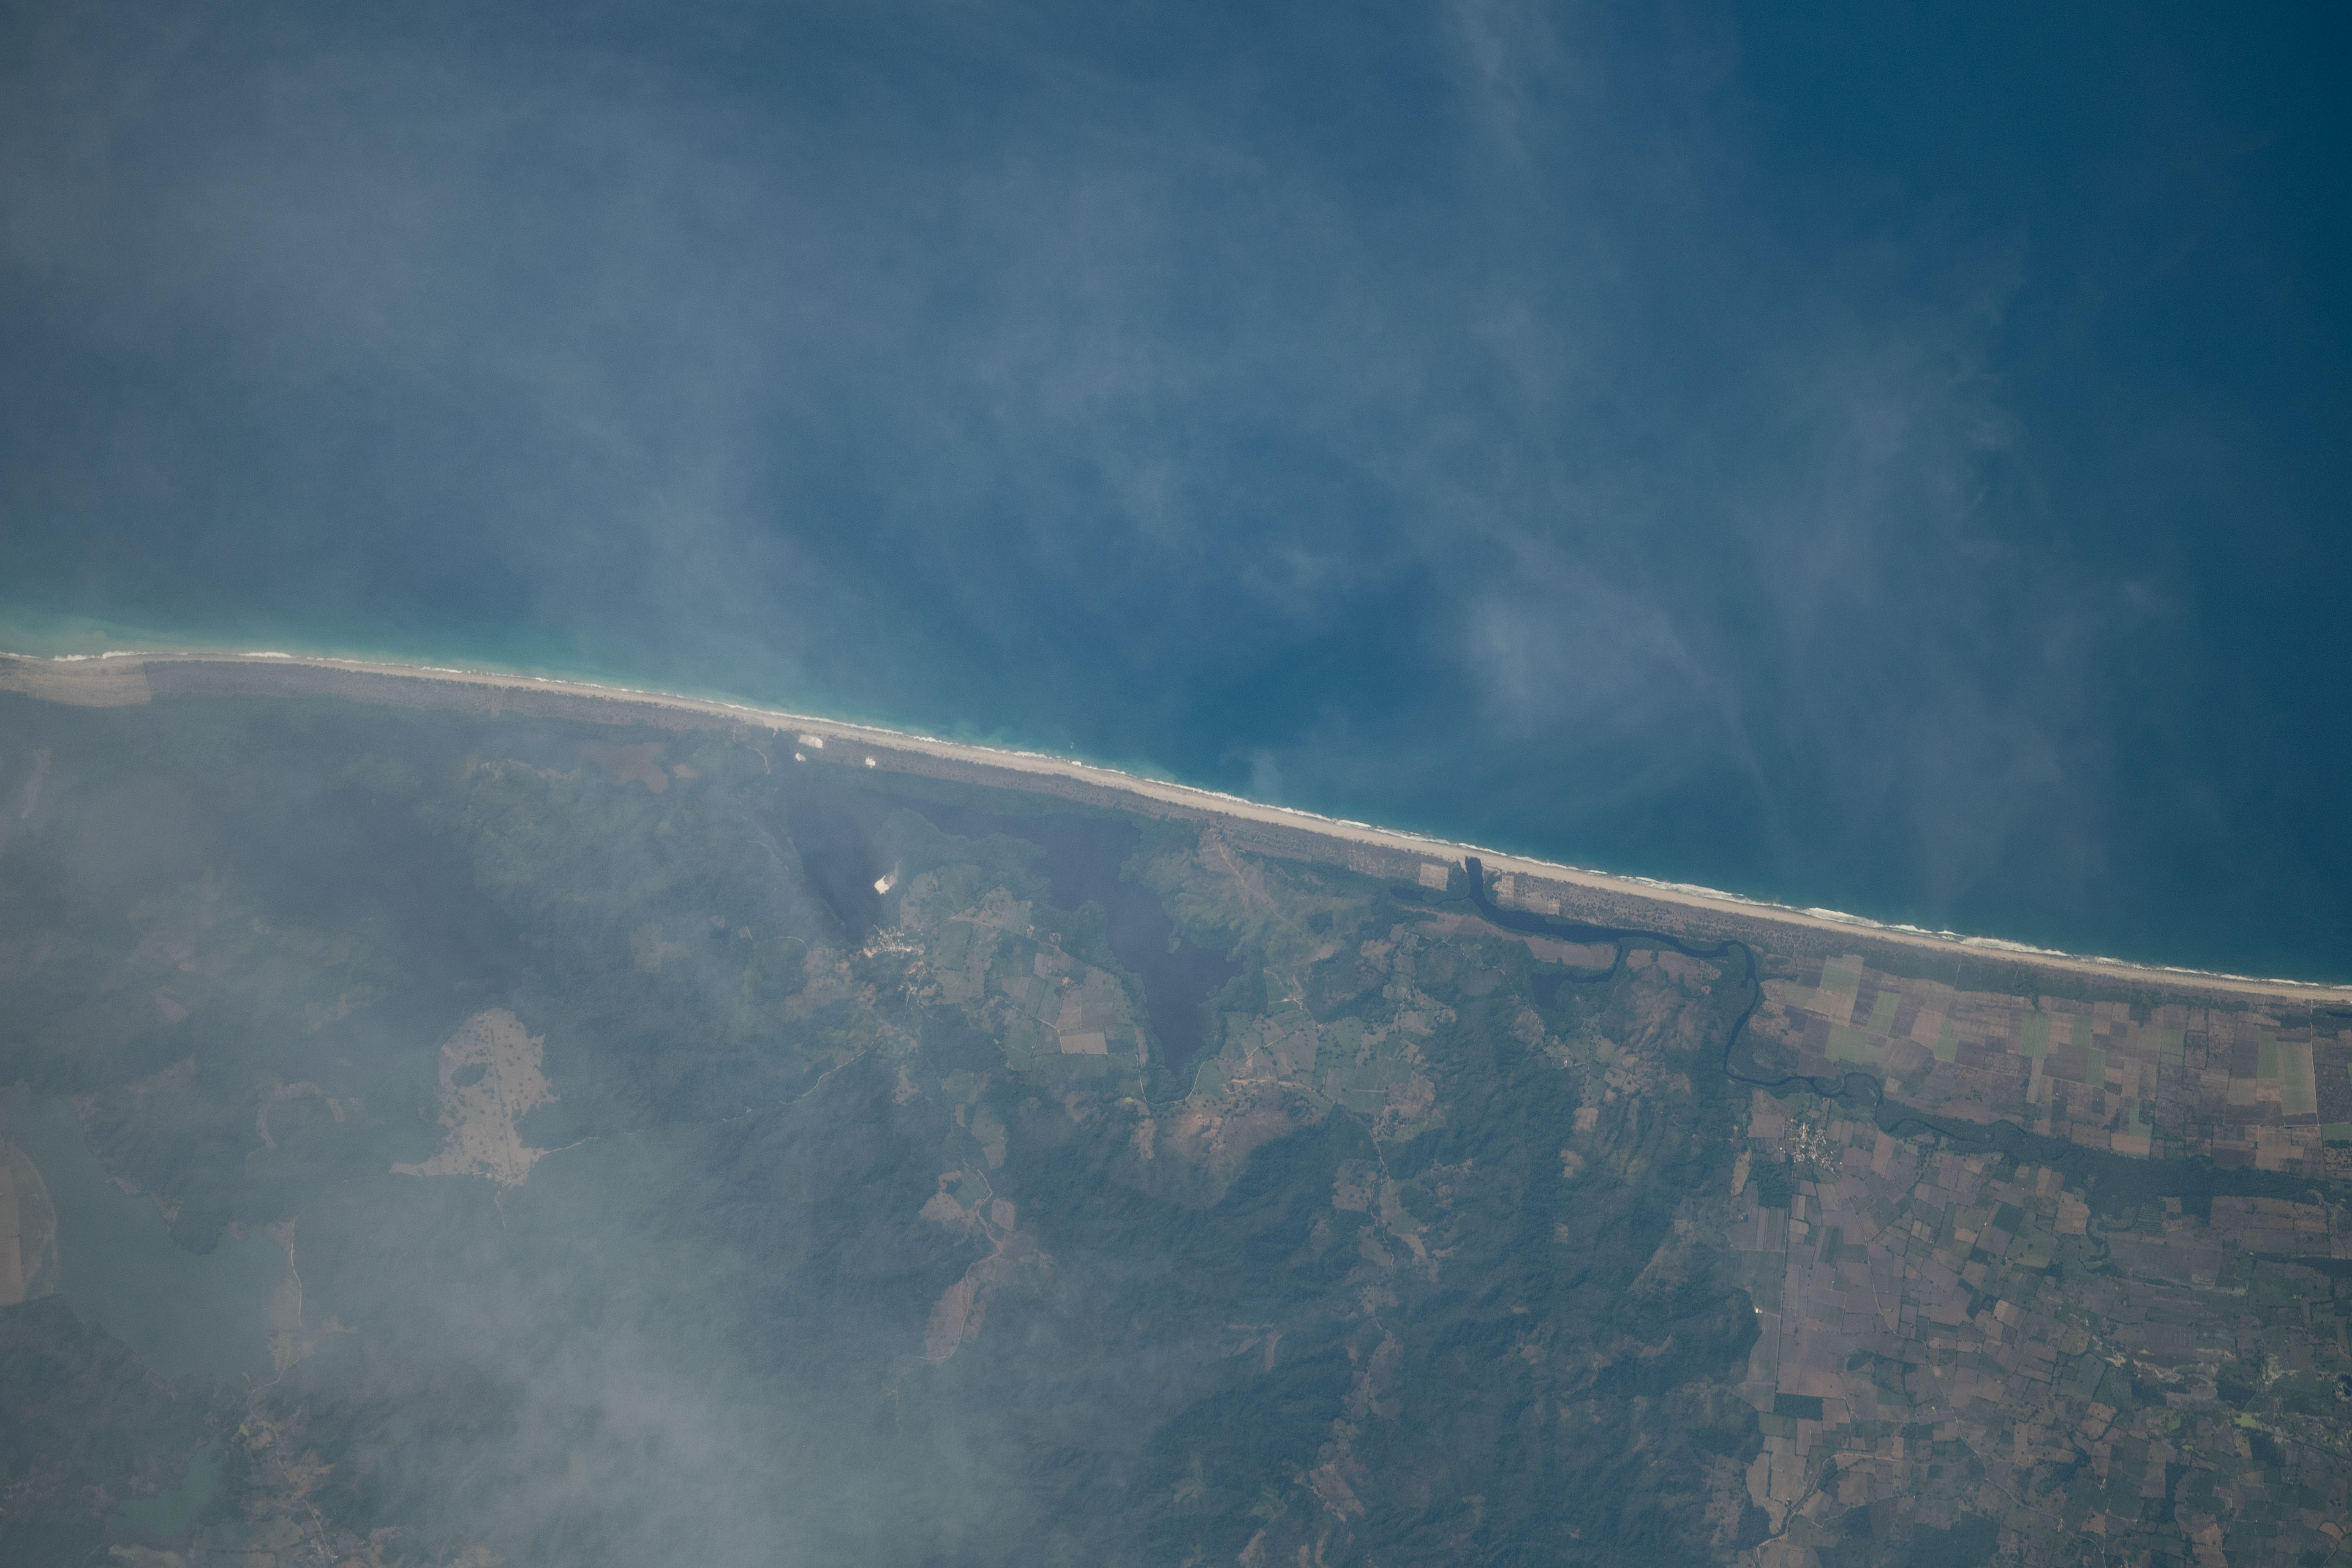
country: MEXICO
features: EL MONROY
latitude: 16.1
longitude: -97.9
